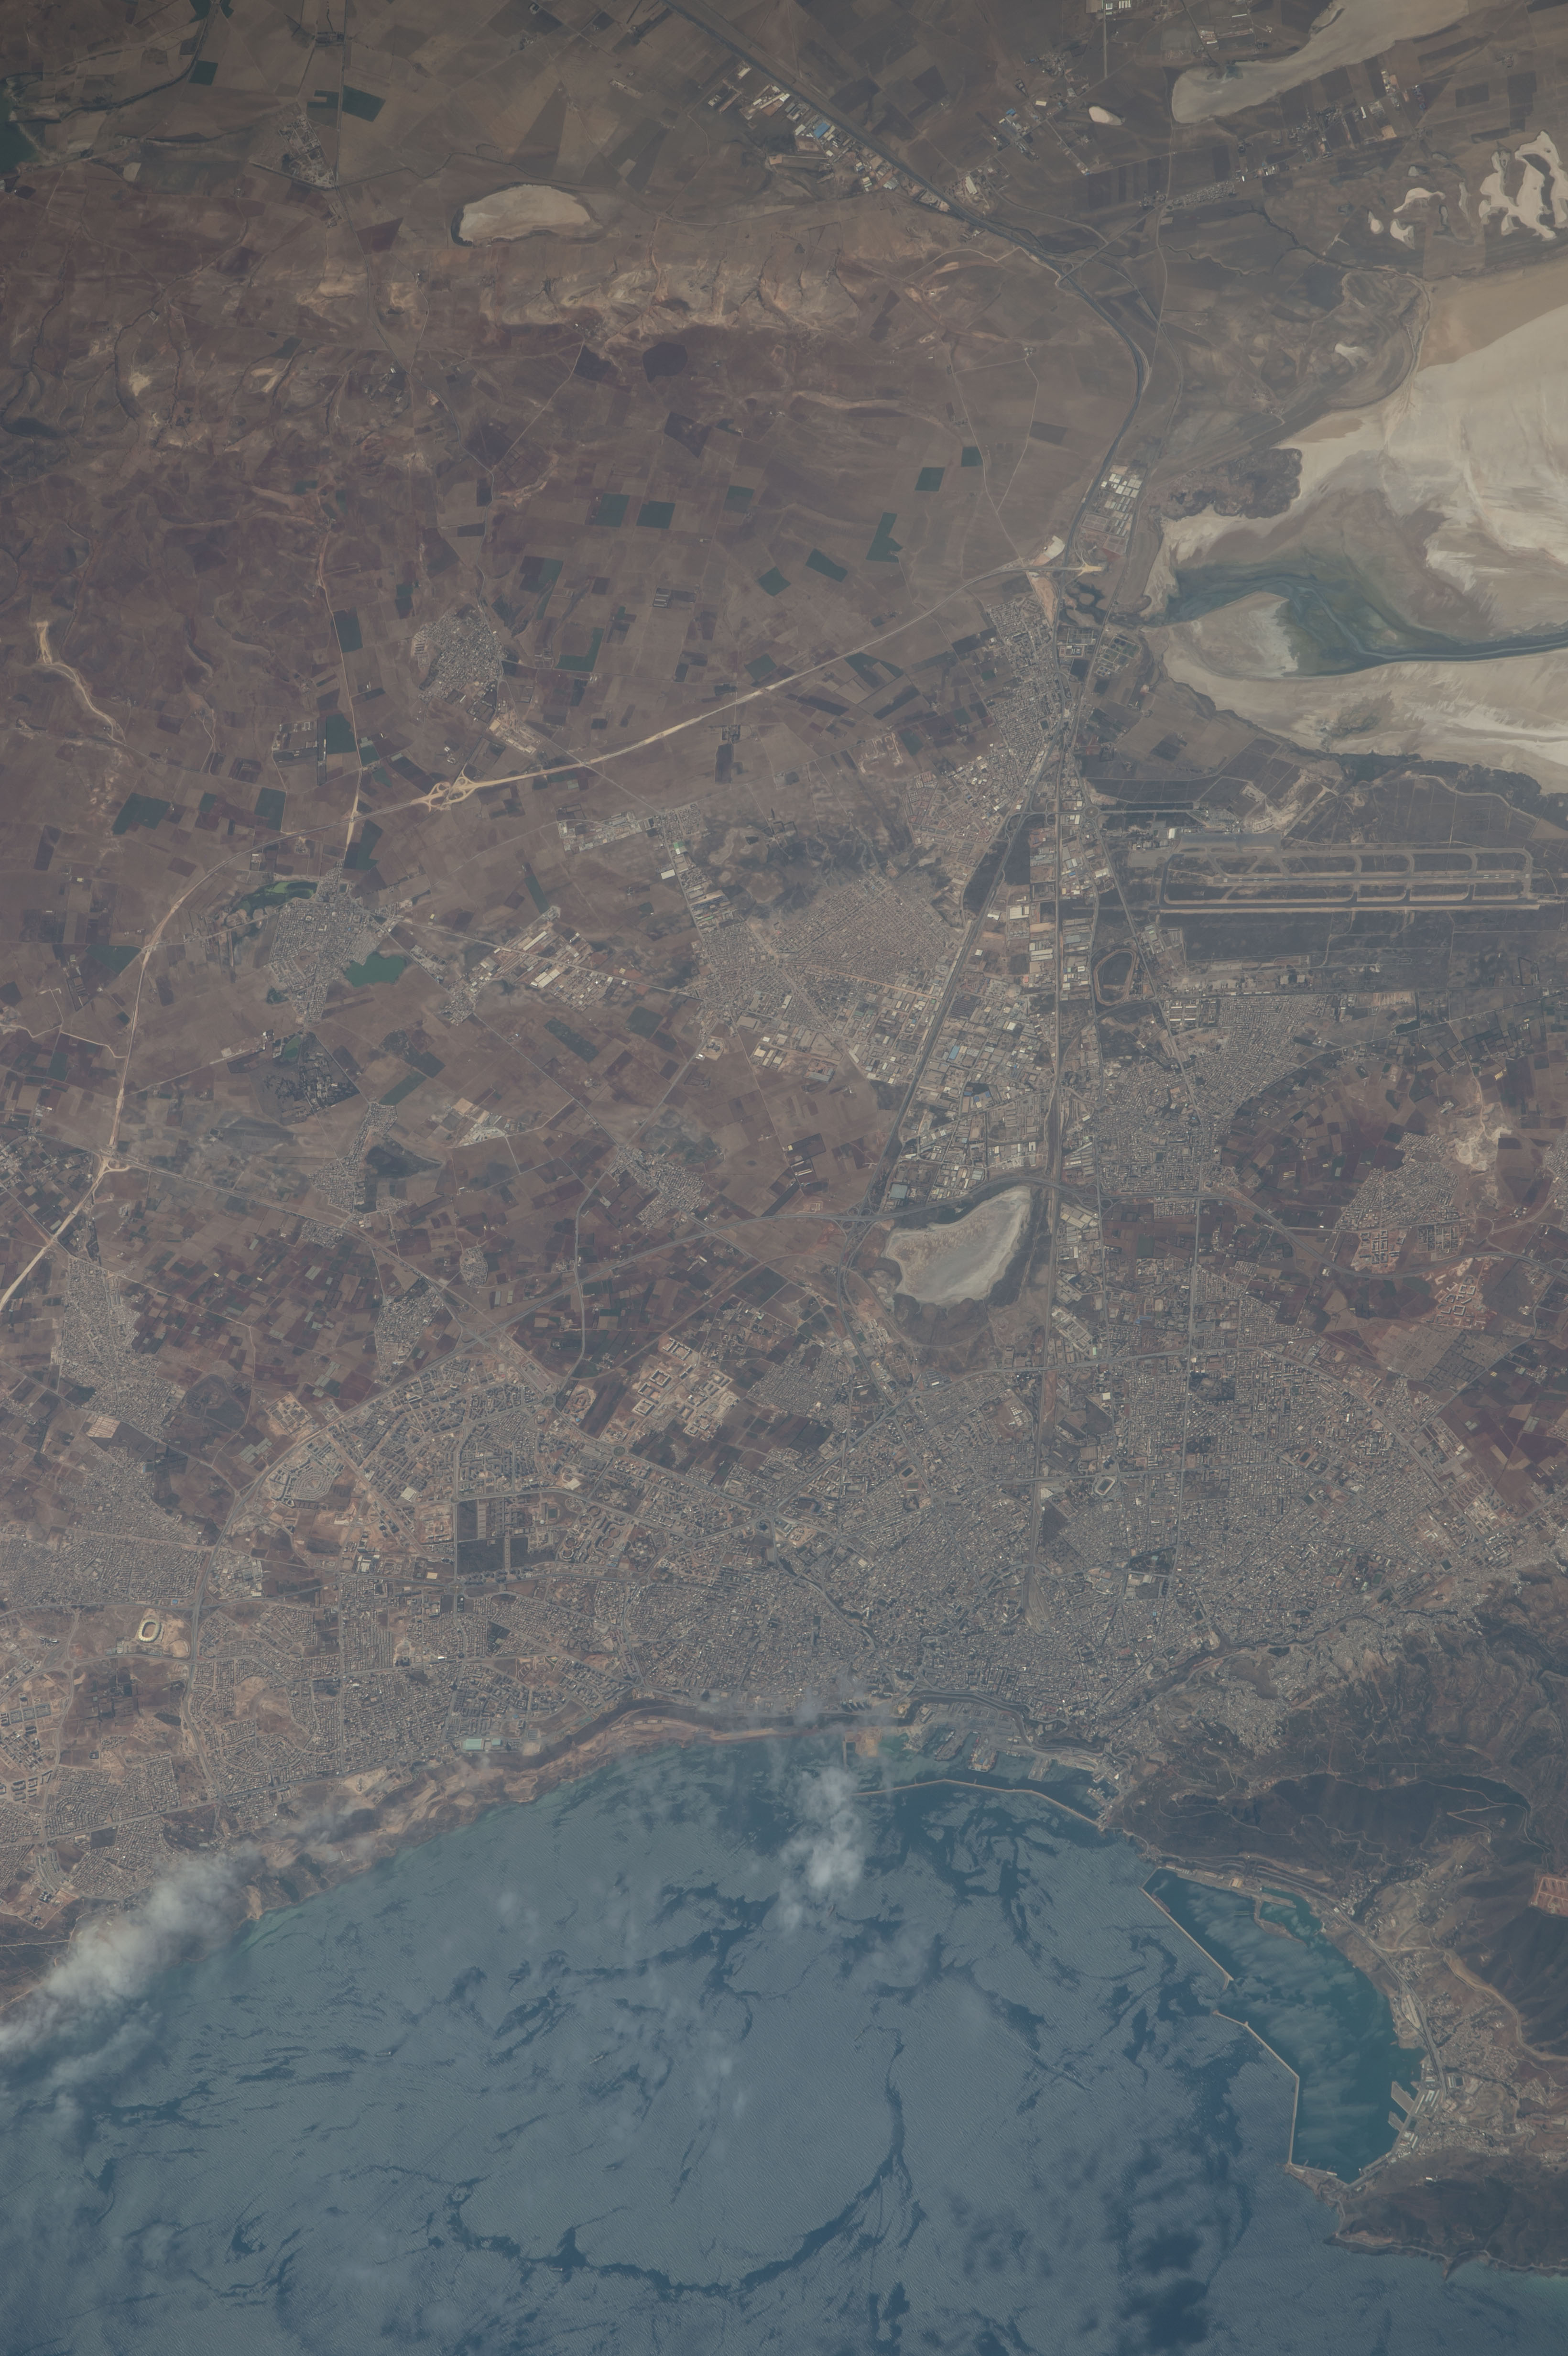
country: ALGERIA
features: ALBORAN SEA, MEDITERRANEAN SEA, SEBKHA OF ORAN LAKE, DAIAT MORSLY LAKE, ATLAS TELLIEN MOUNTAINS, MERS EL KEBIR, ORAN, BIR EL DJIR, AIRPORT
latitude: 35.7
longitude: -0.6
